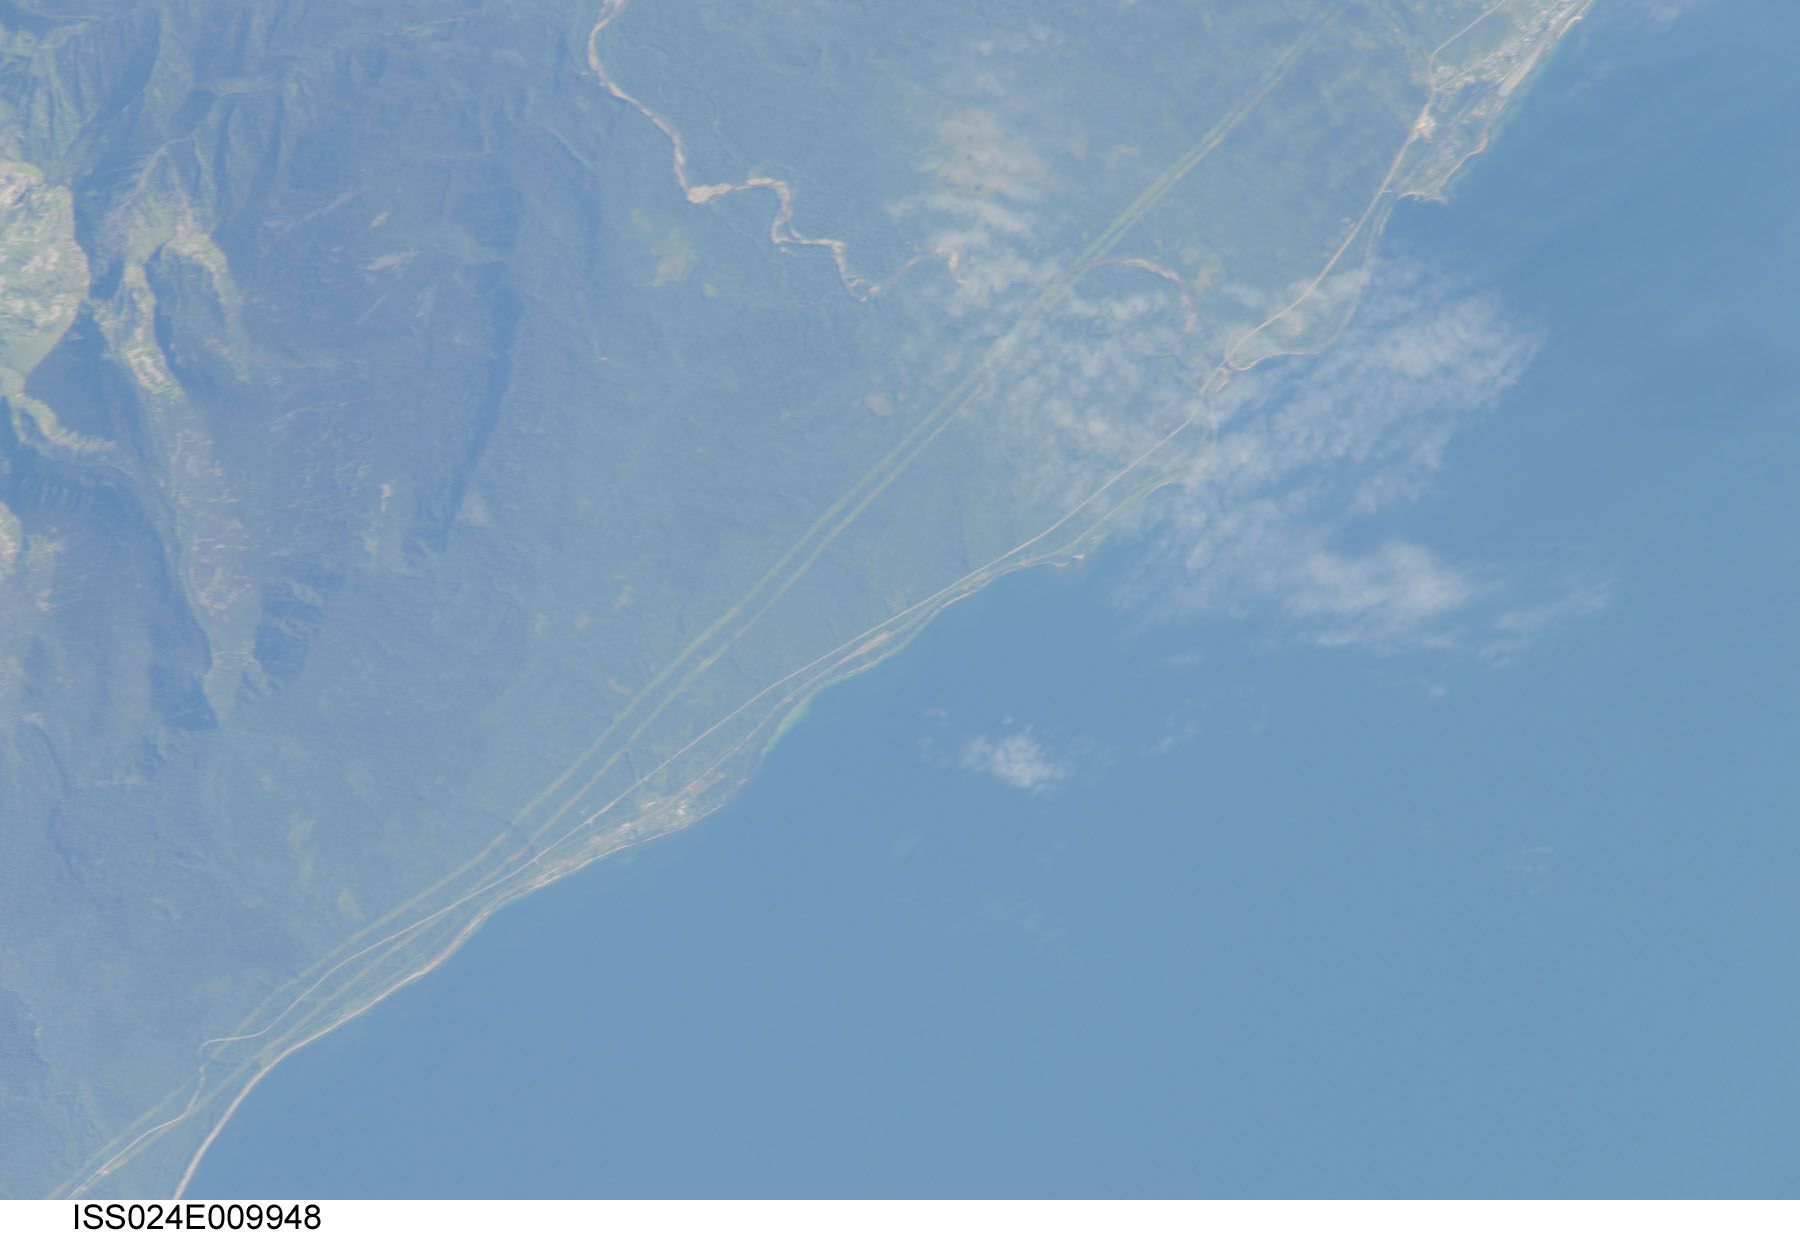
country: RUSSIAN FEDERATION
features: LAKE BAIKAL, HAZE
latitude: 51.6
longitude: 105.2
